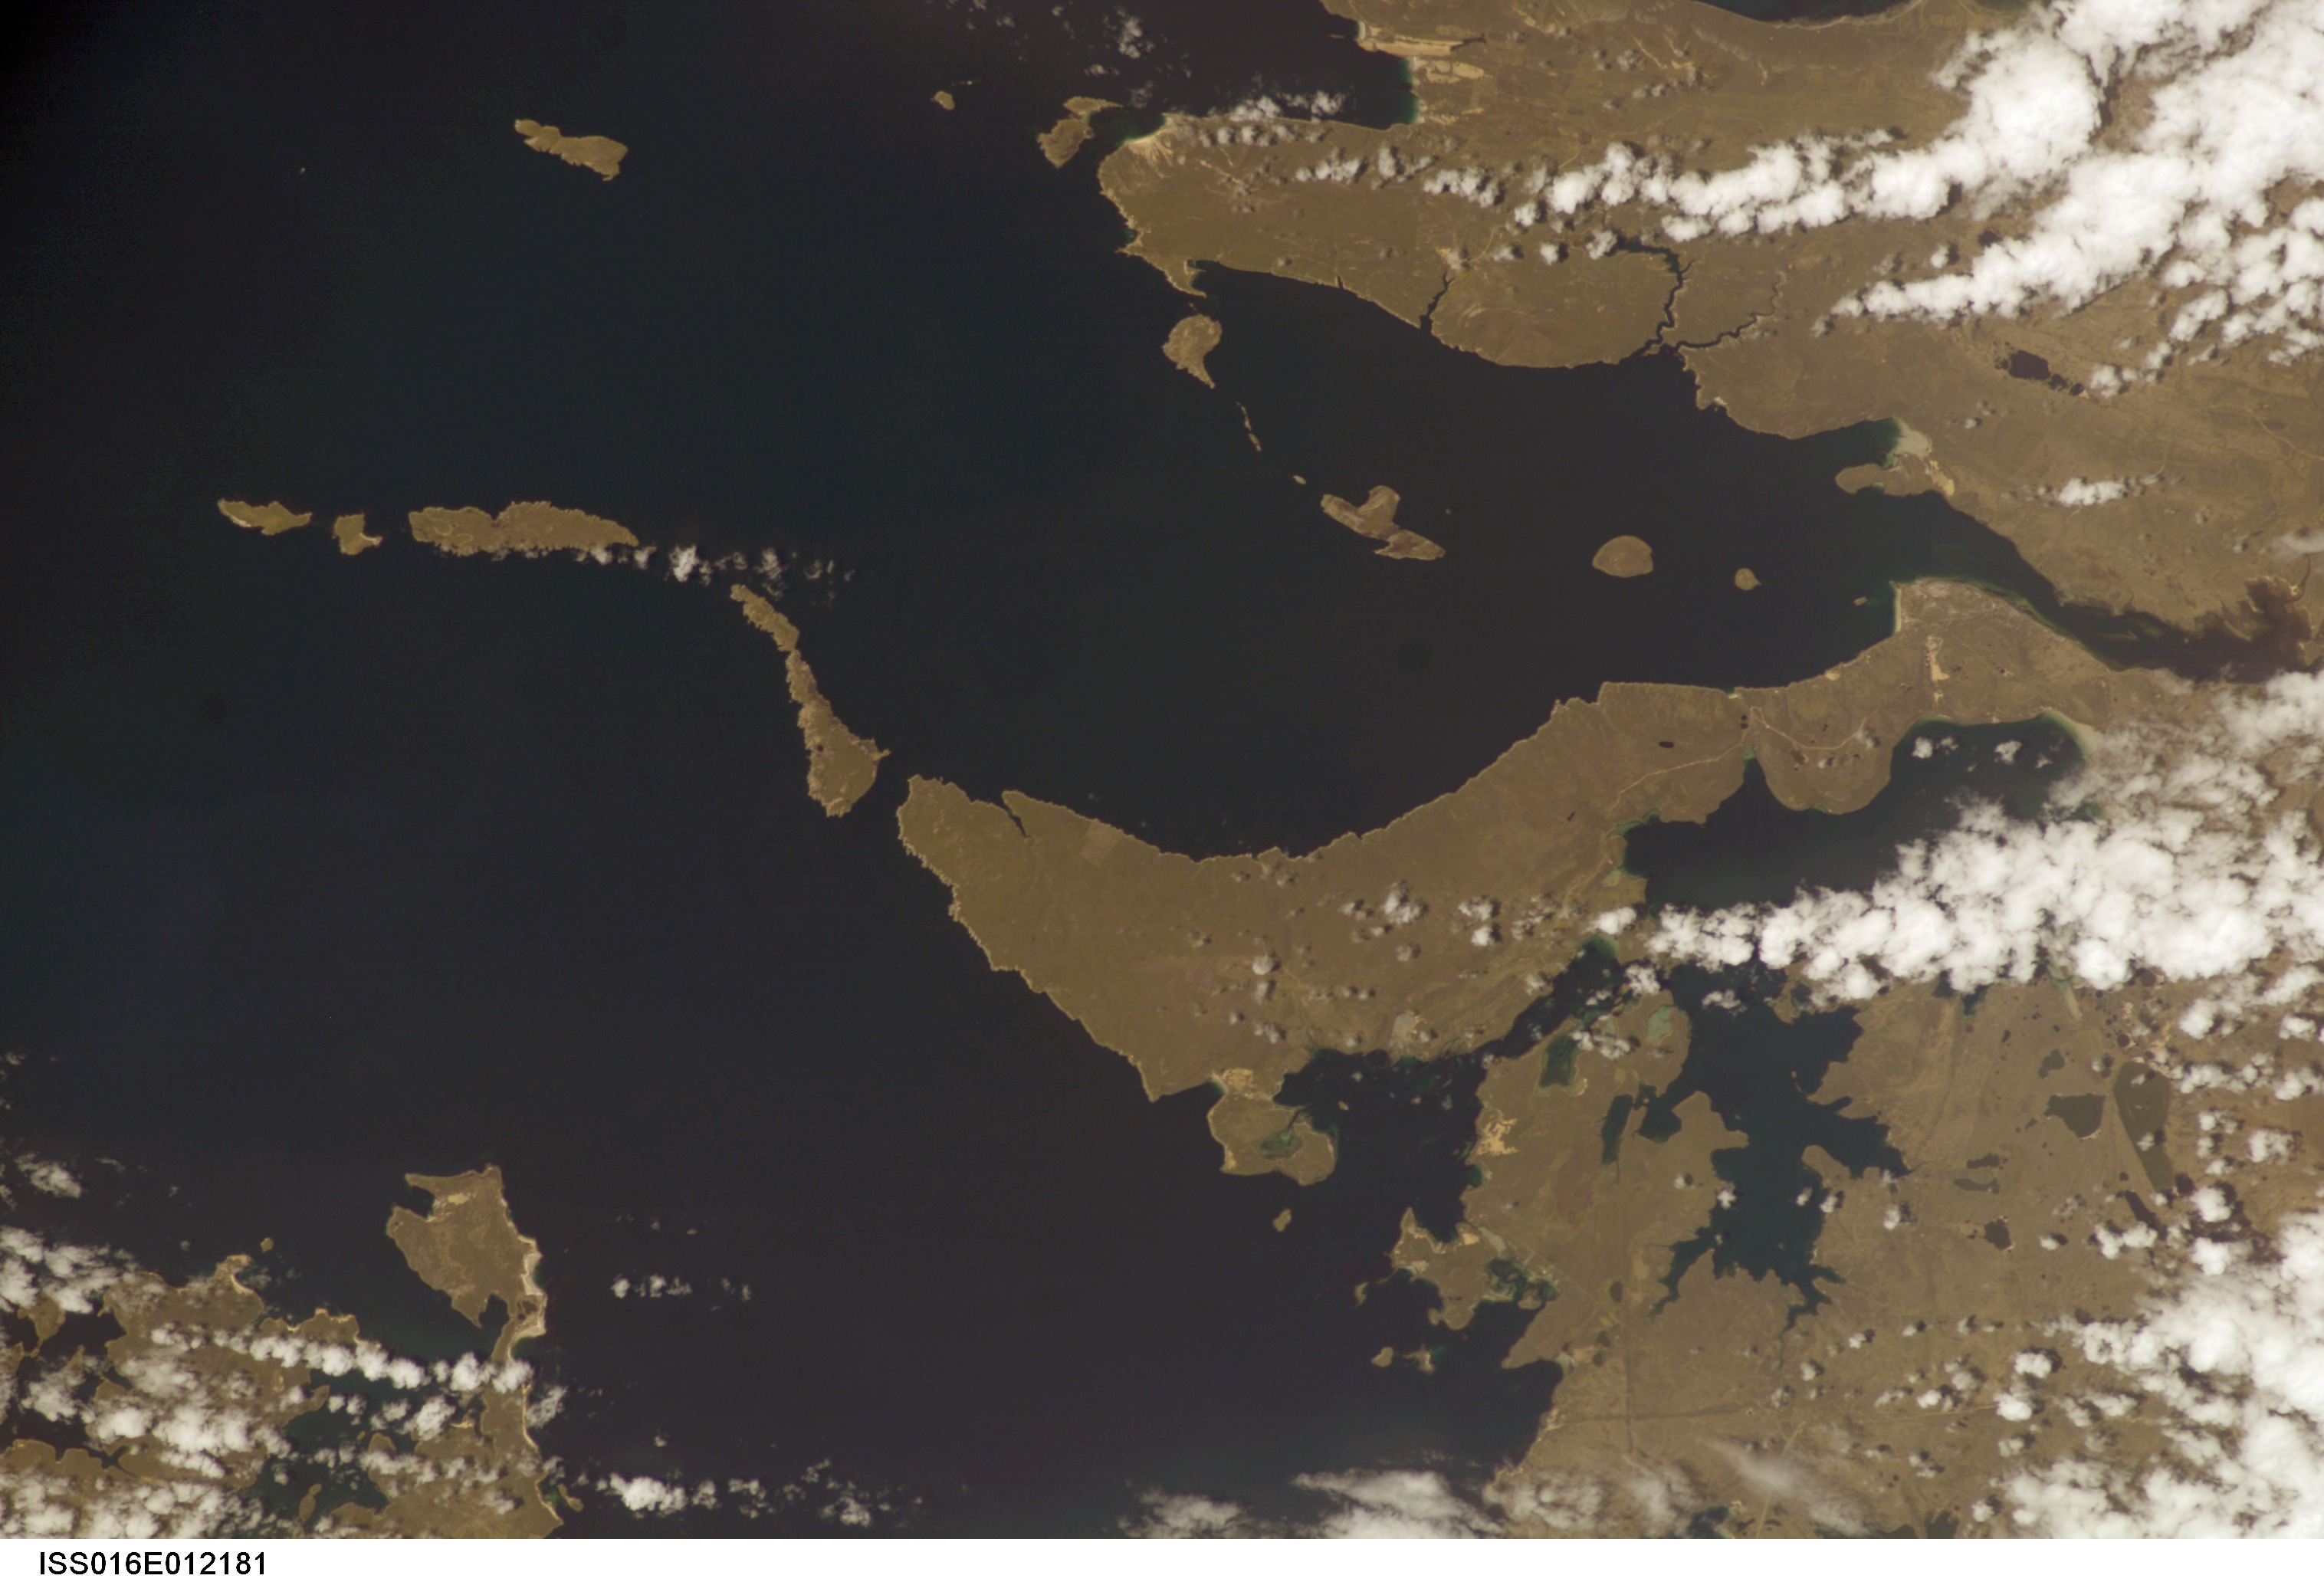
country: FALKLAND ISLANDS
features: W. FALKLAND IS, KING GEORGE B
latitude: -51.5
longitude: -60.5
